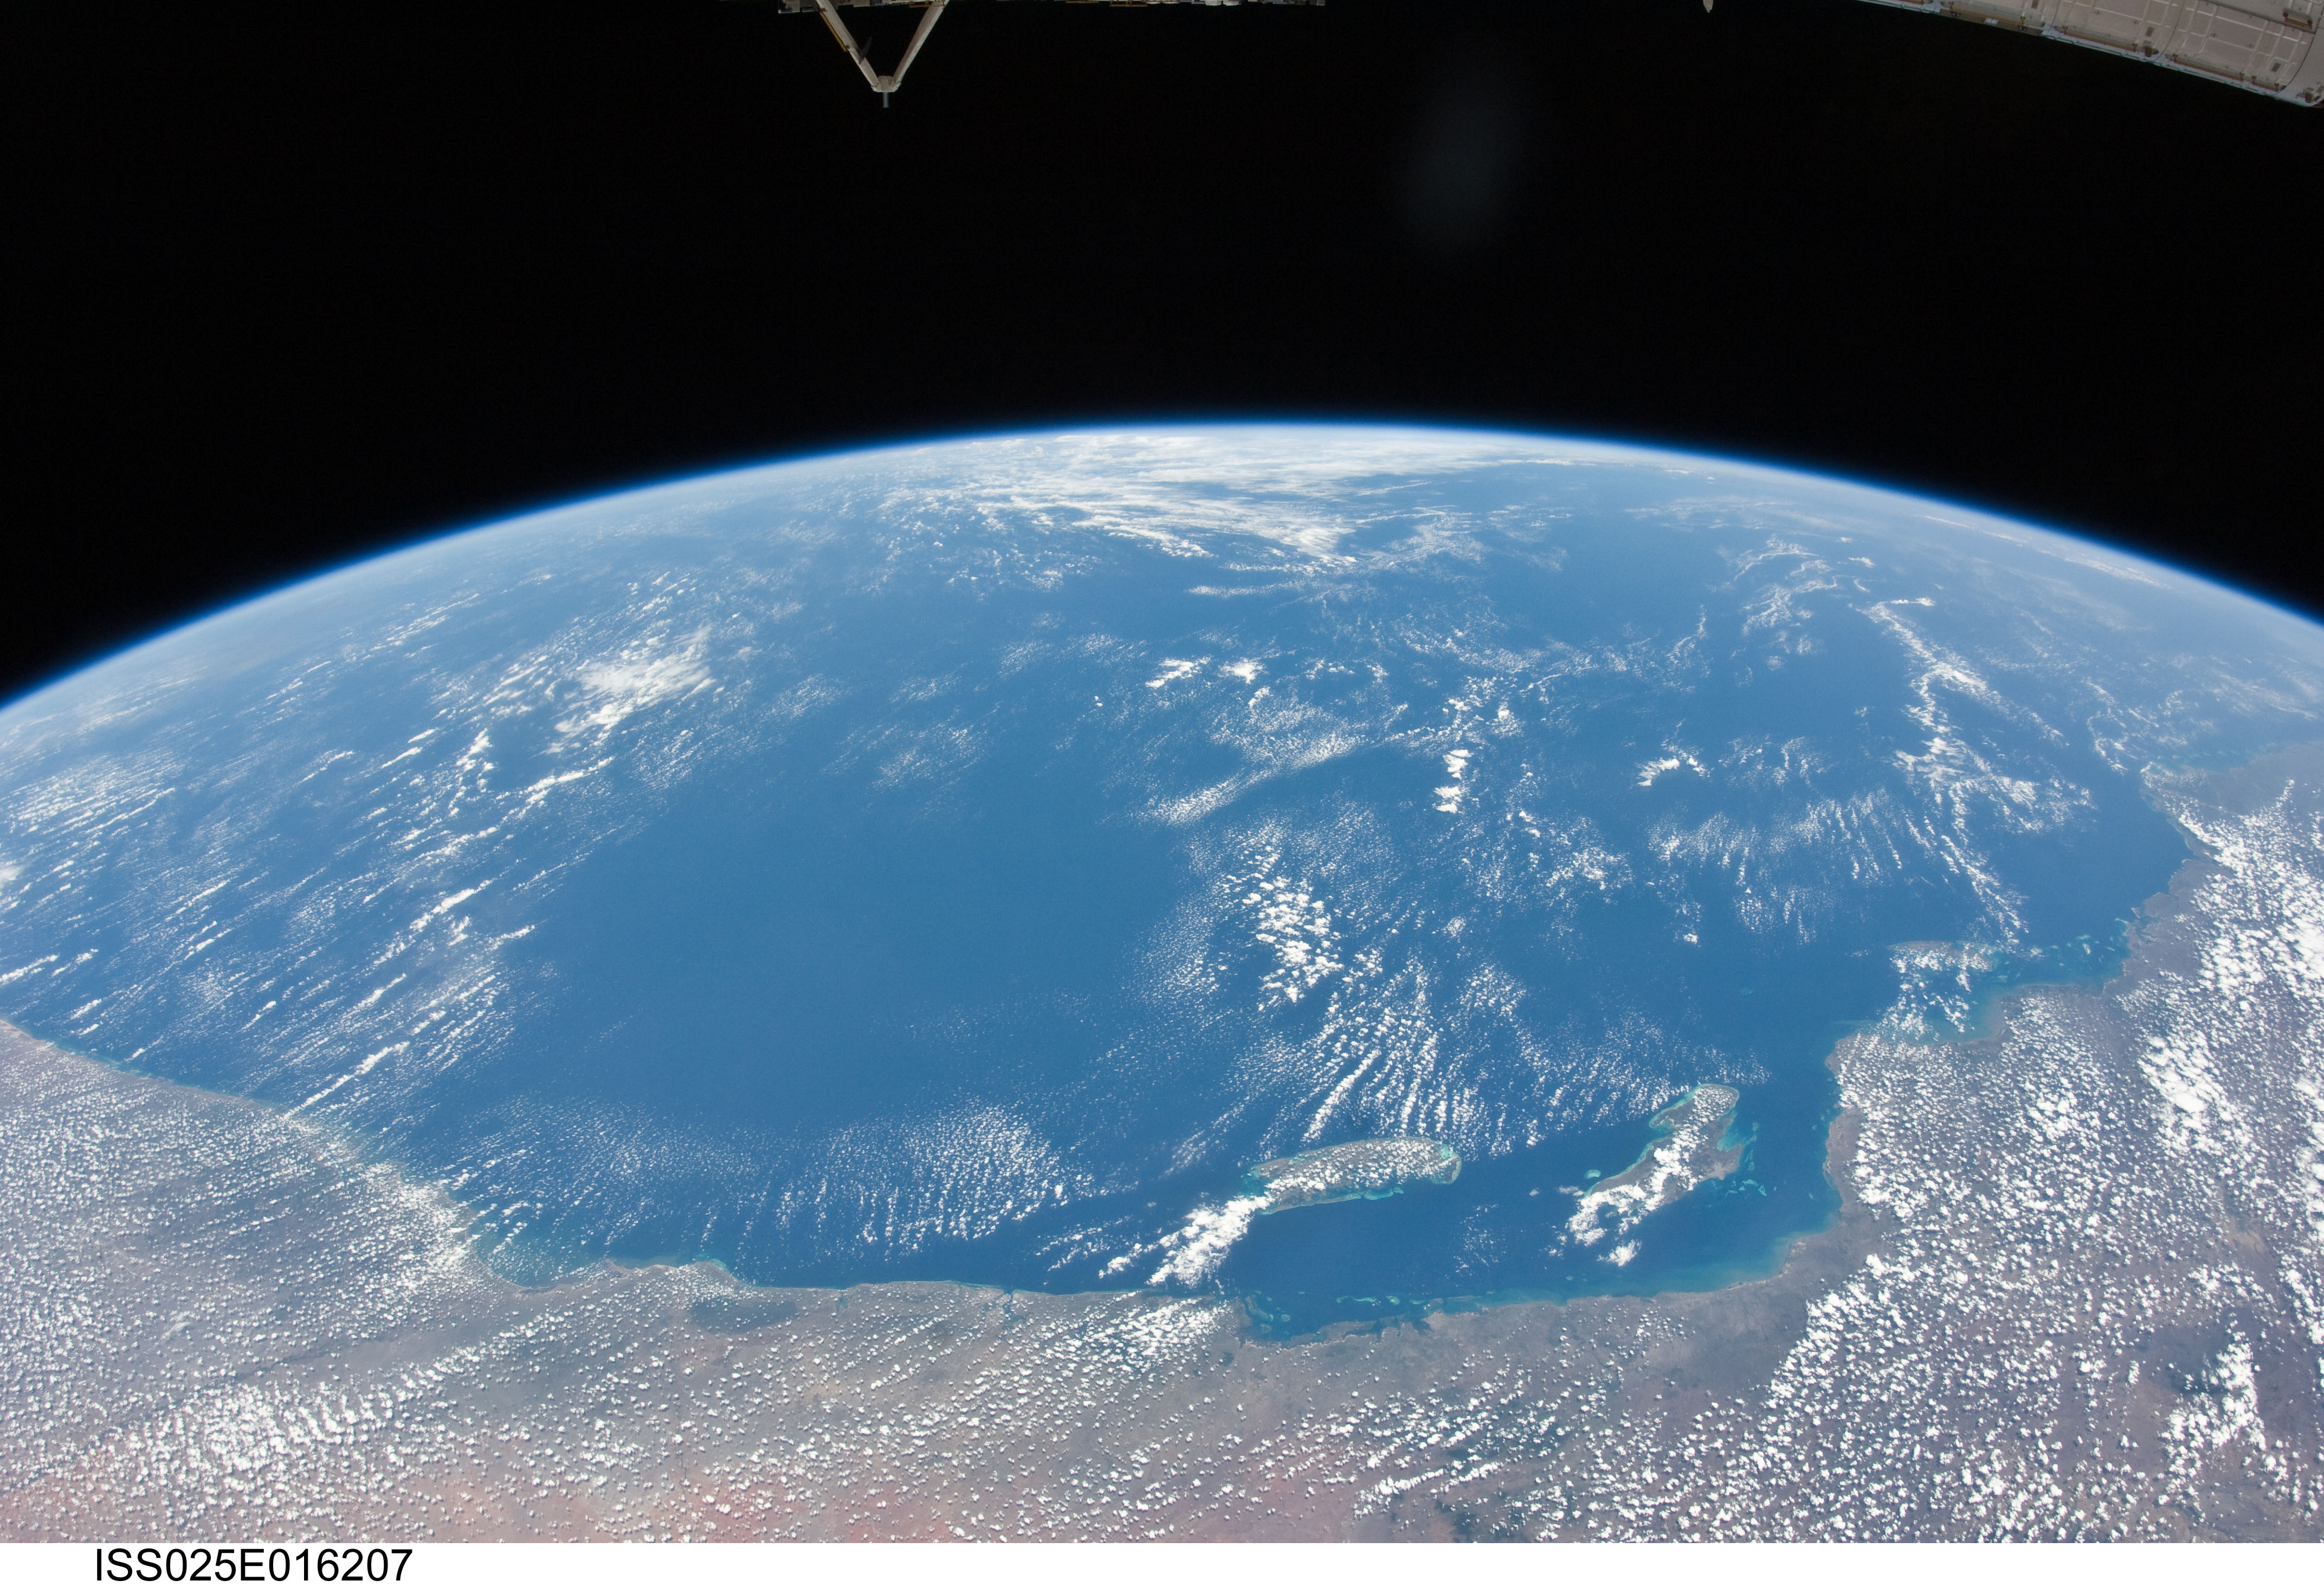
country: TANZANIA
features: PAN-EARTH LIMB, ISS, TANA R., COAST, I.
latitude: -5.5
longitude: 42.0
